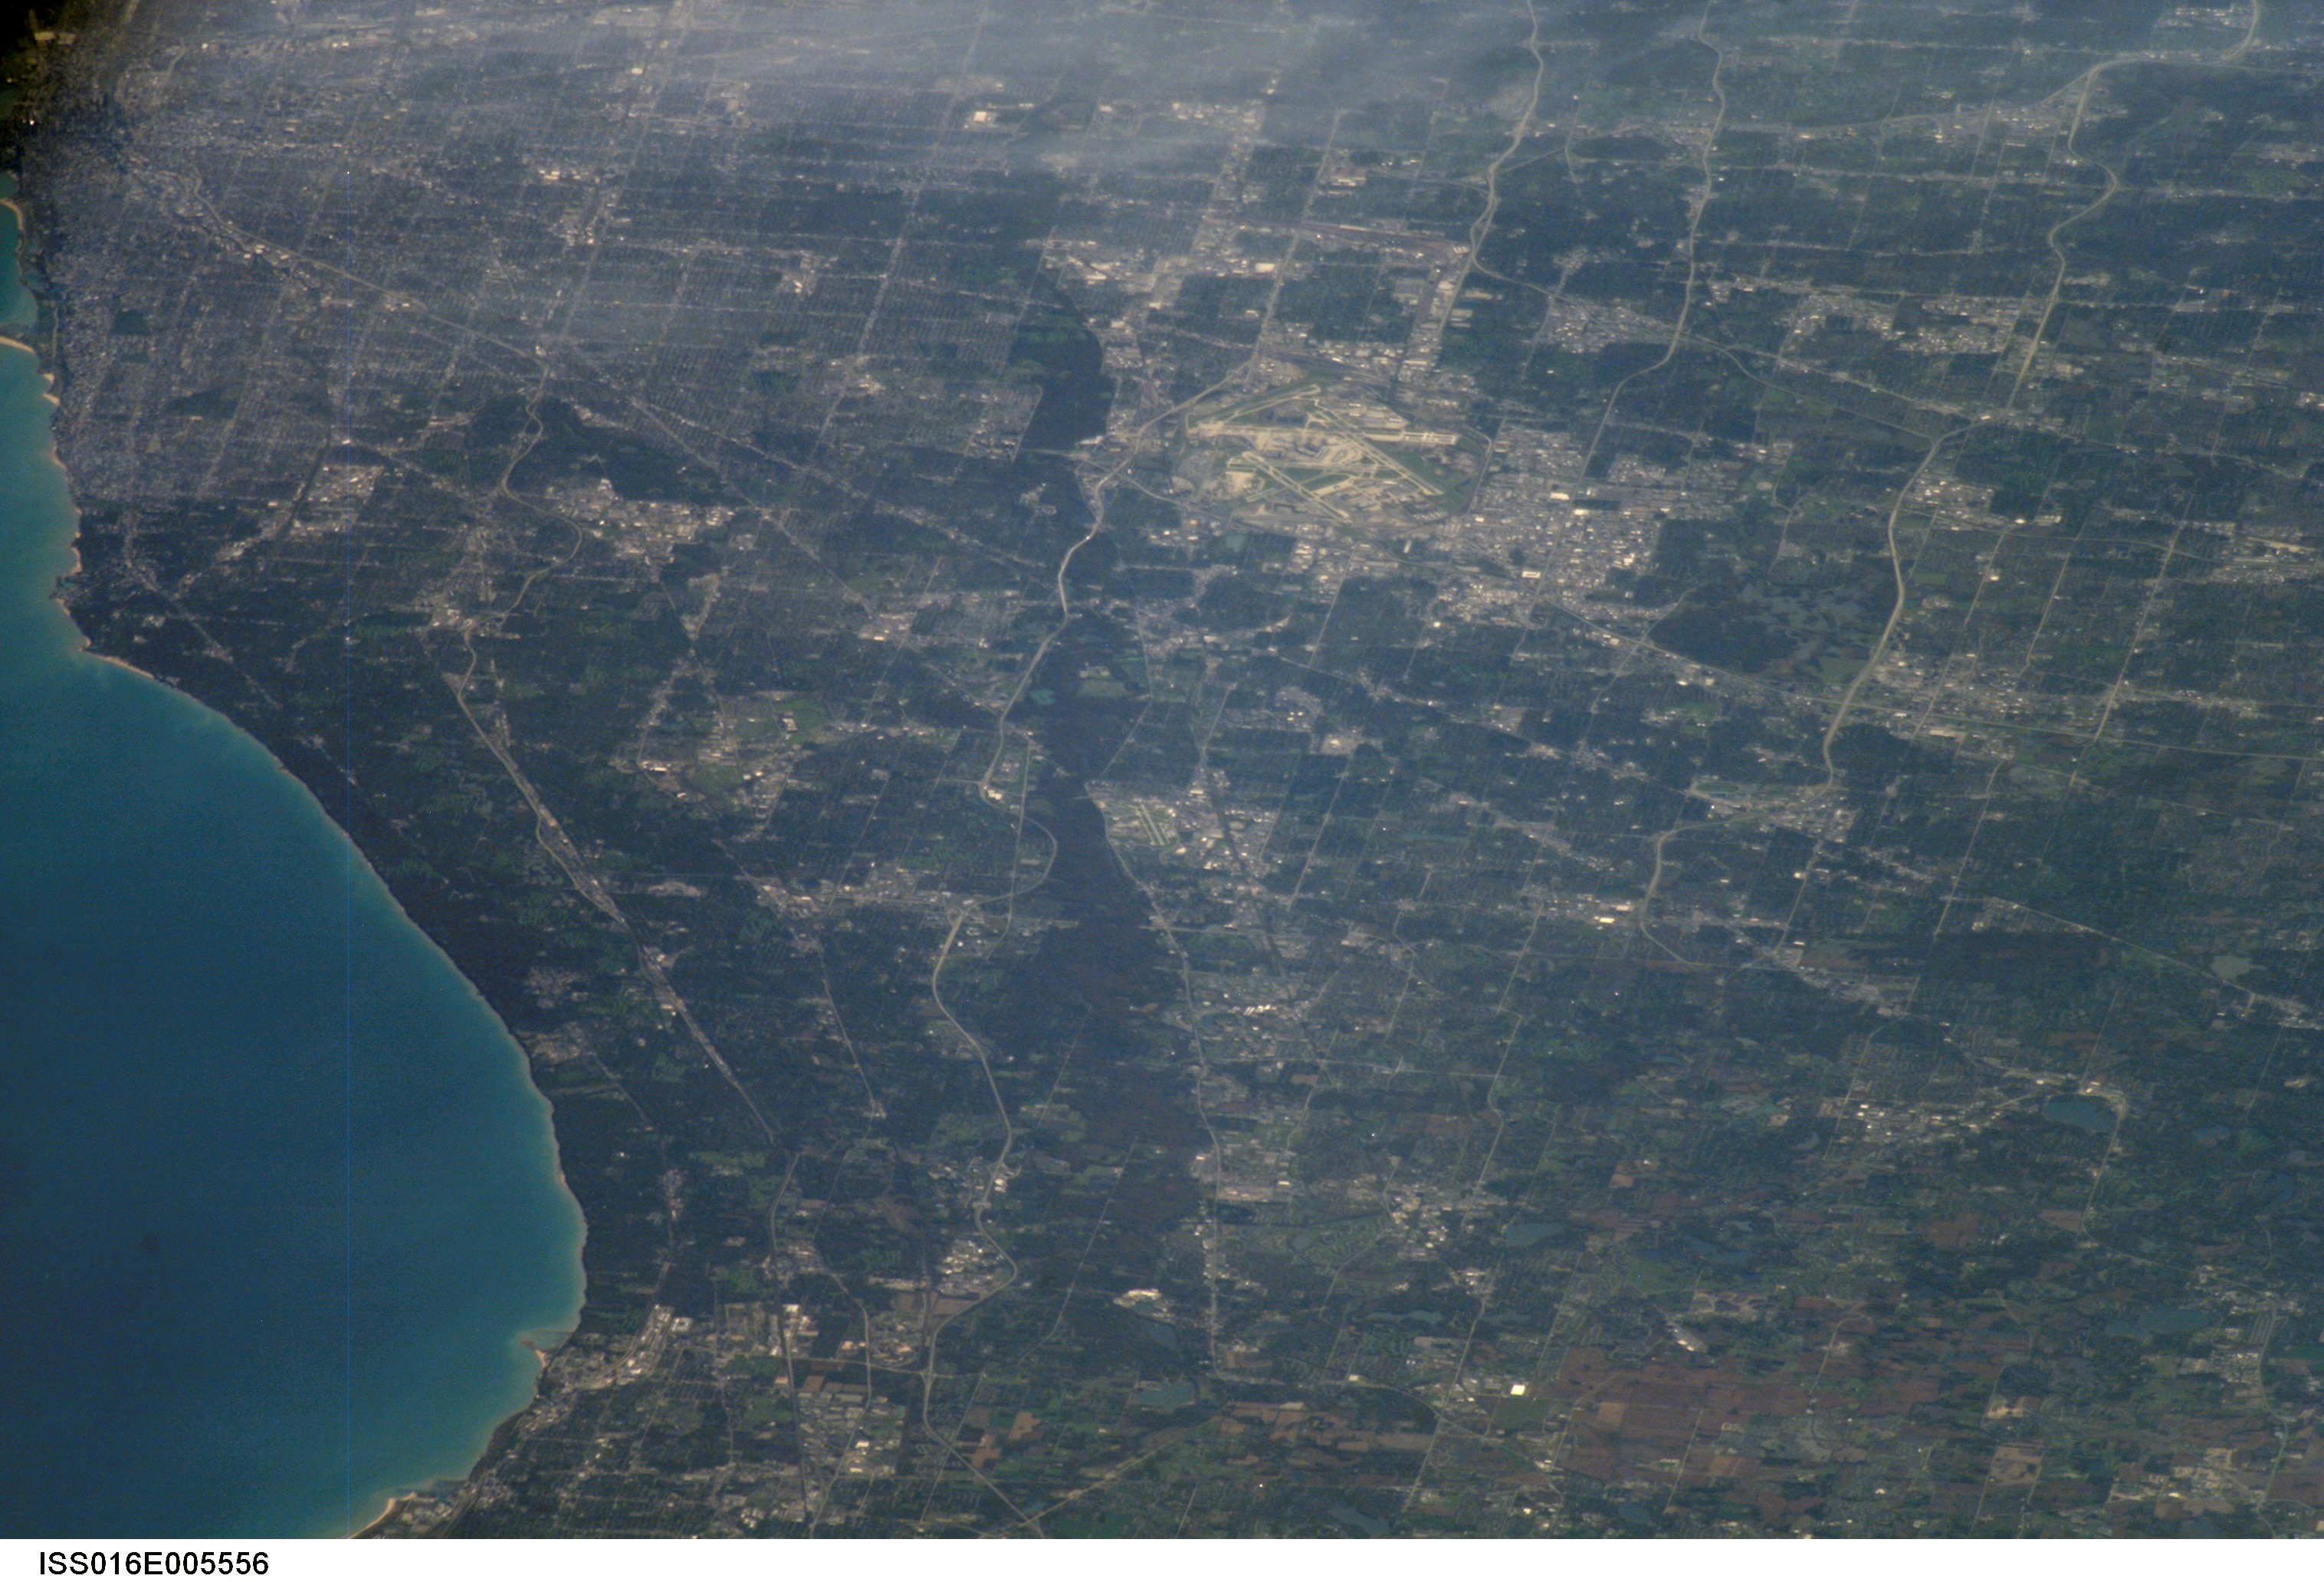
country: USA-ILLINOIS
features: N. CHICAGO AREA, L. MICHIGAN
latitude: 42.1
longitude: -87.9
